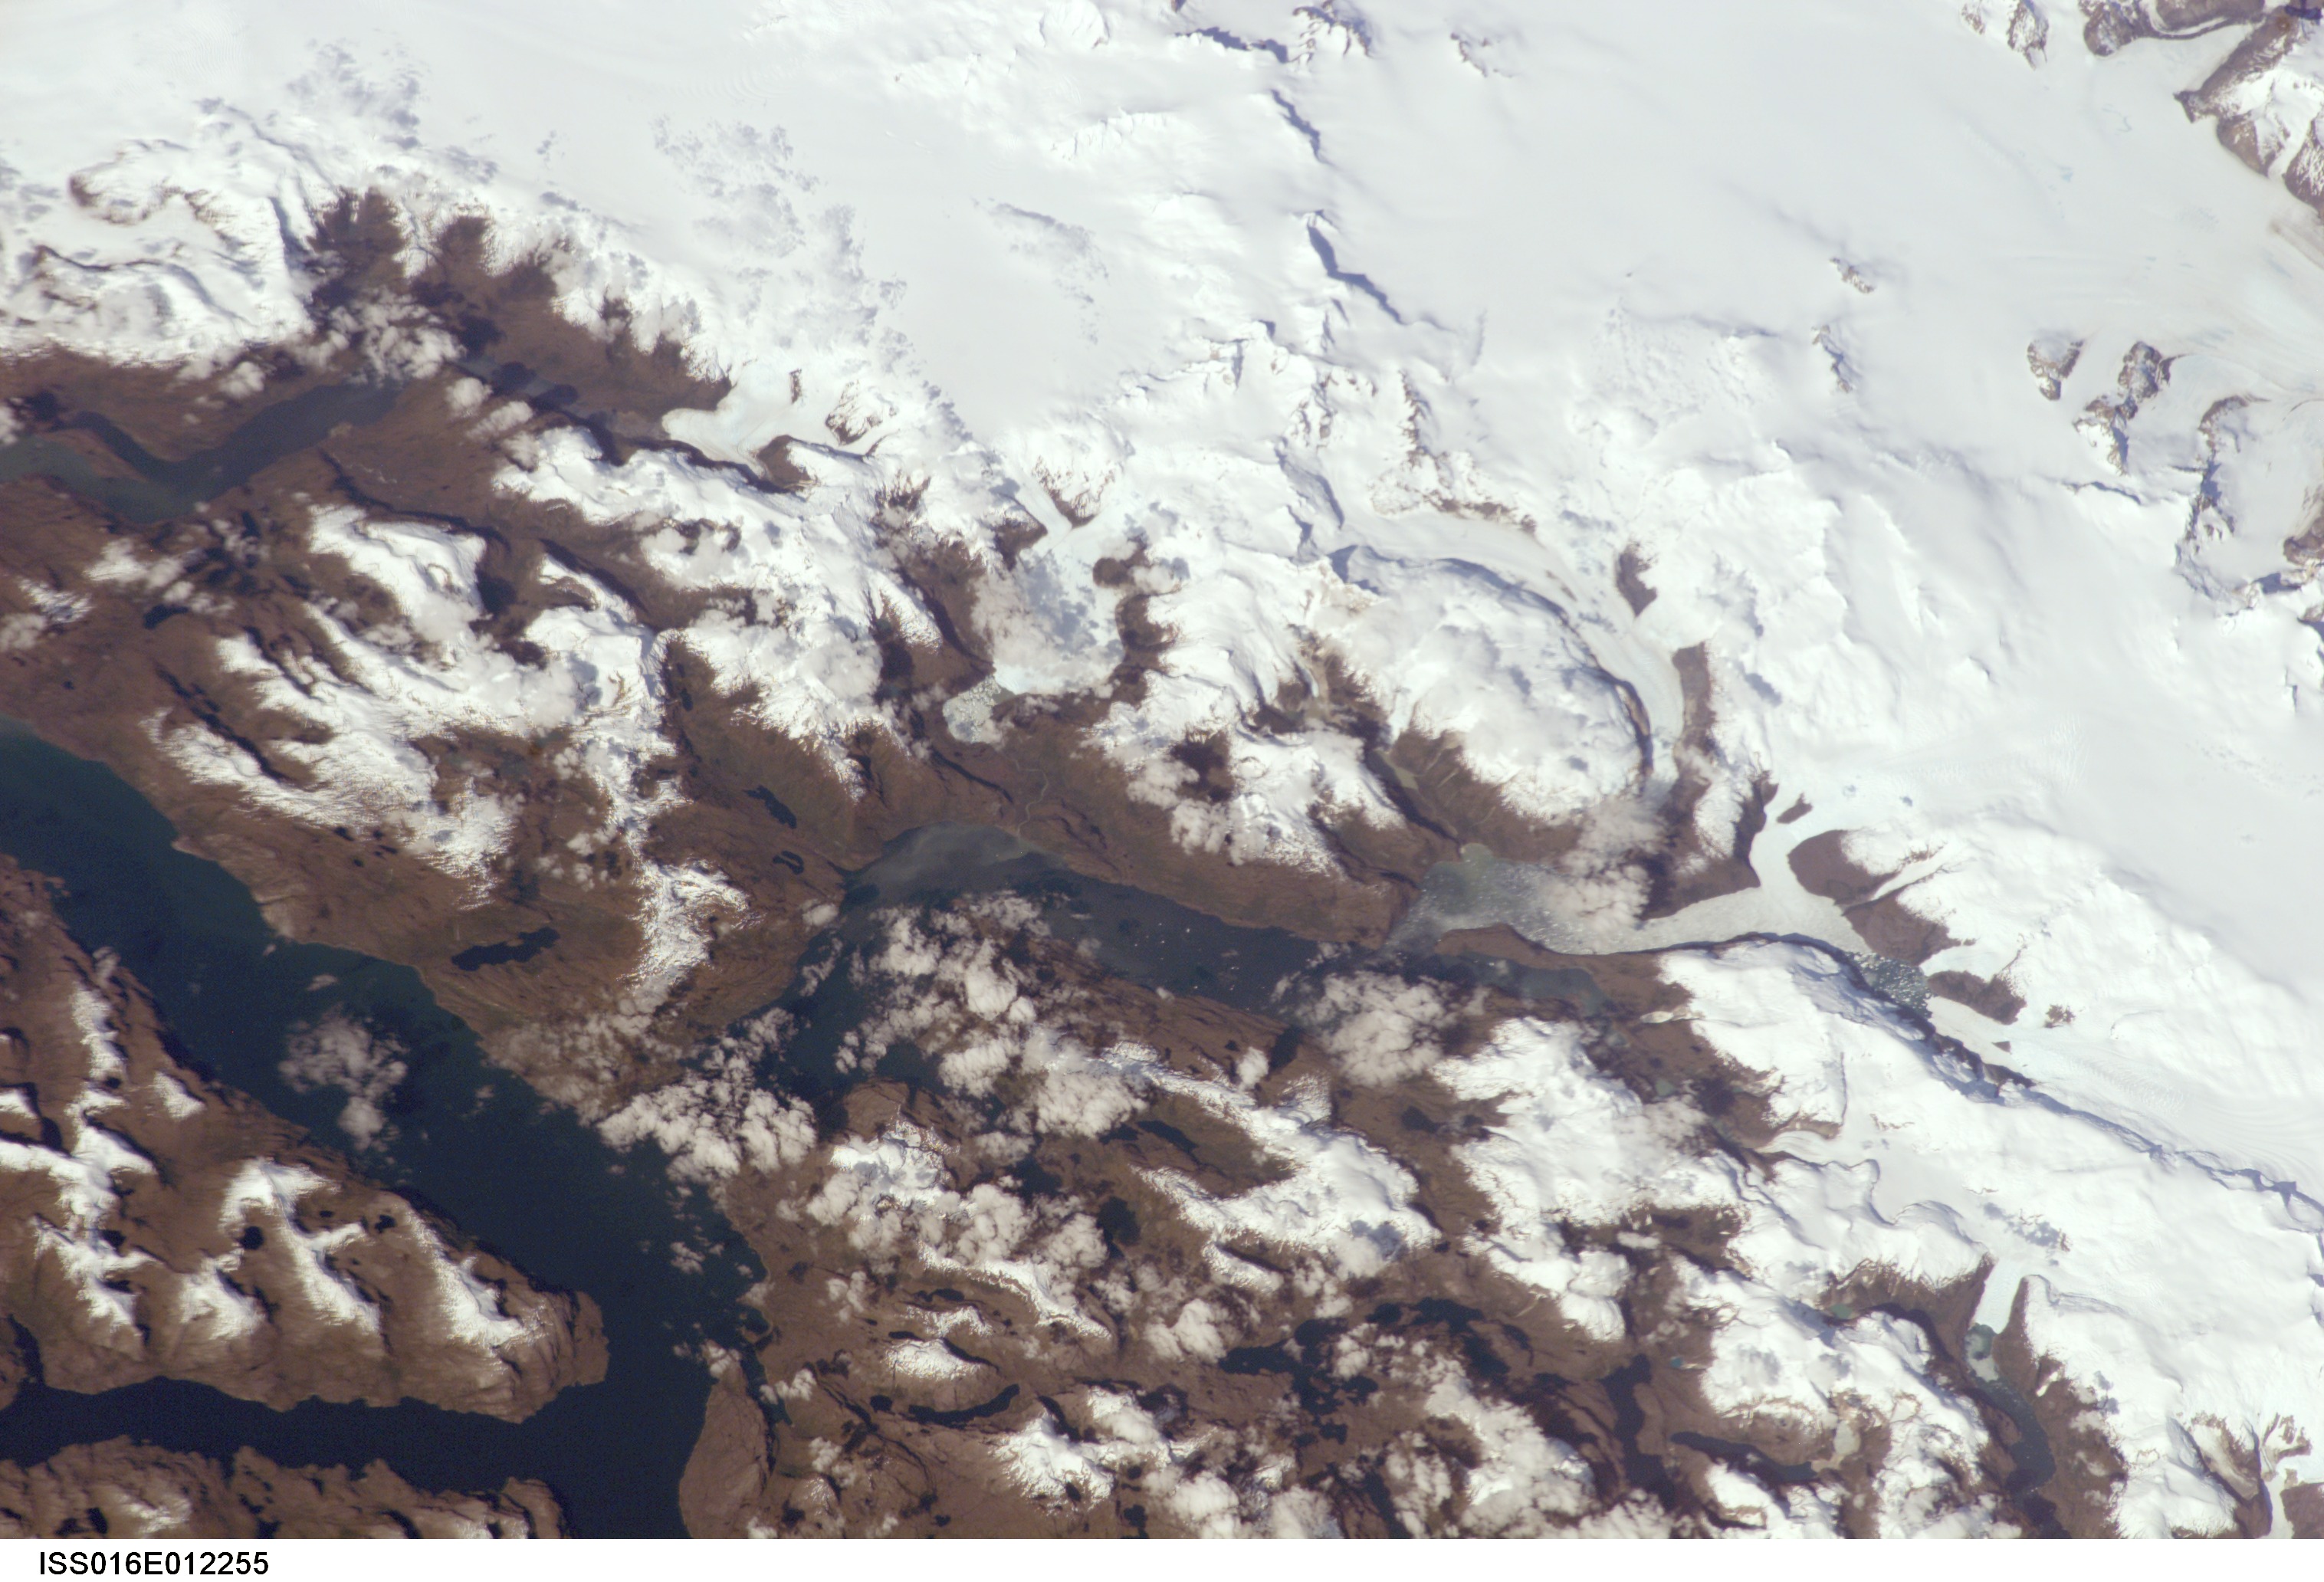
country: CHILE
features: FALCON FJORD, ICE FIELD
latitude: -49.5
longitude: -74.0
